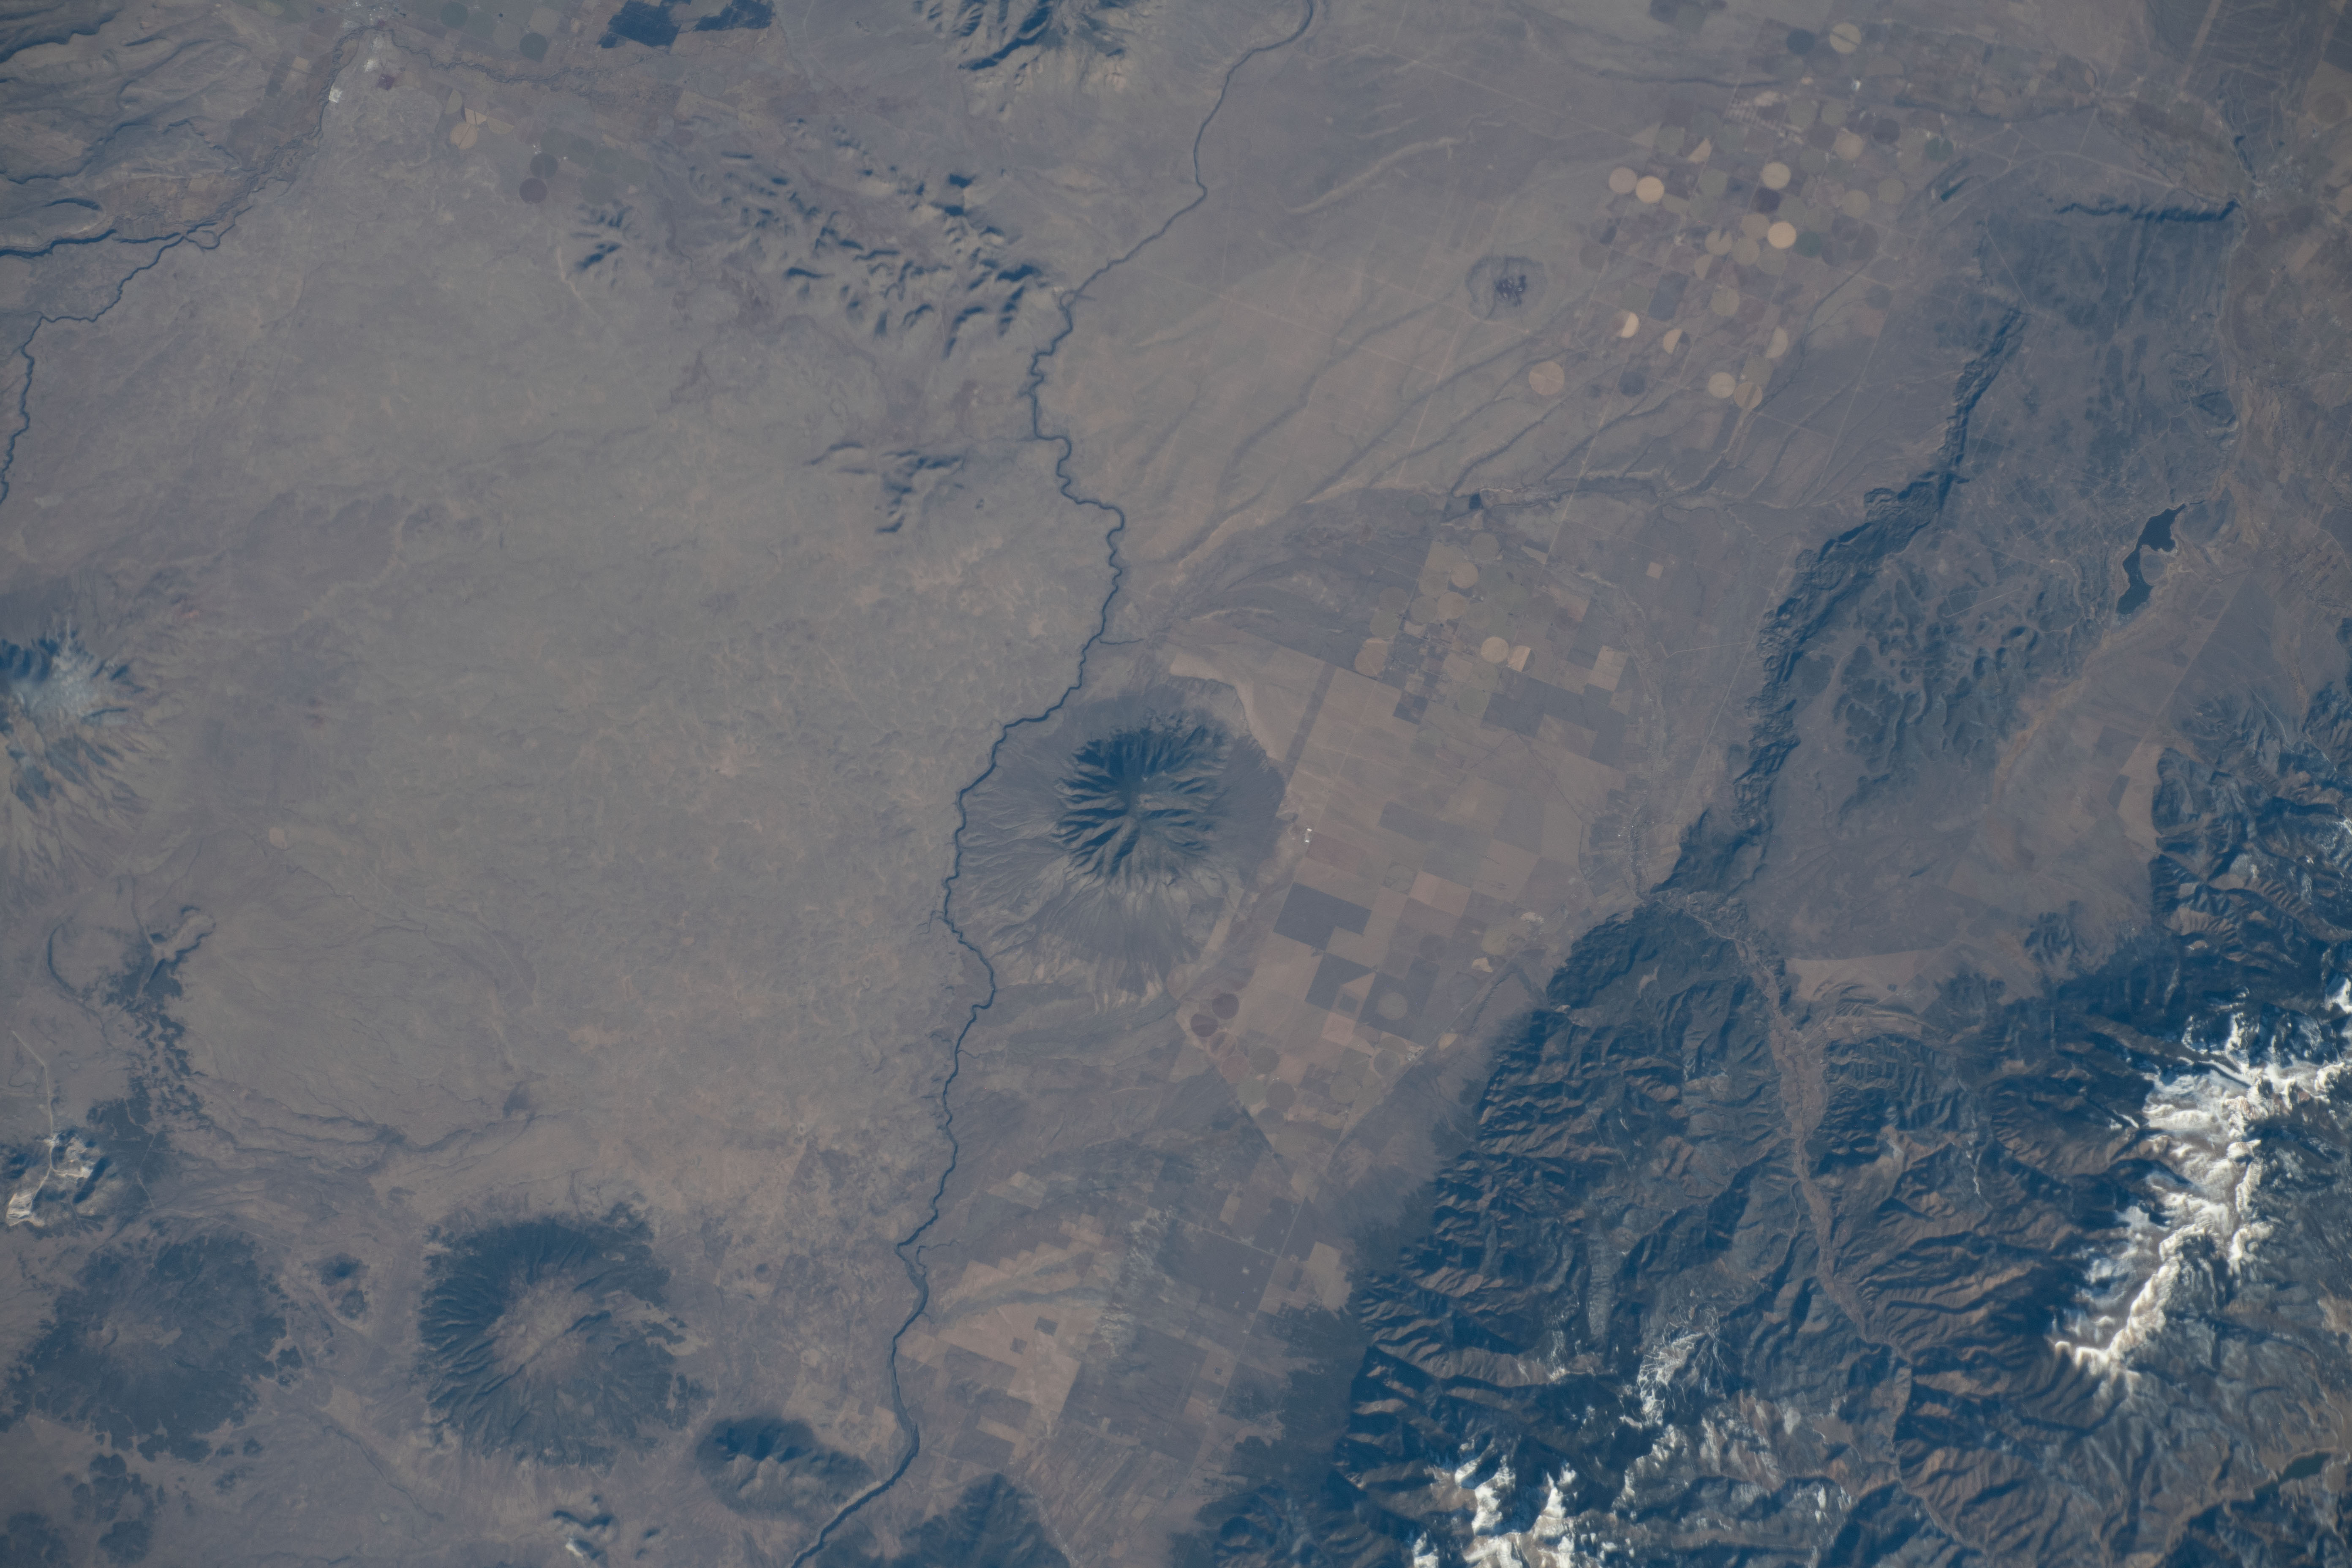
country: USA-NEW MEXICO
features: UTE MOUNTAIN, VENADO PEAK, RIO GRANDE RIVER
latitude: 37.0
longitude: -105.7
